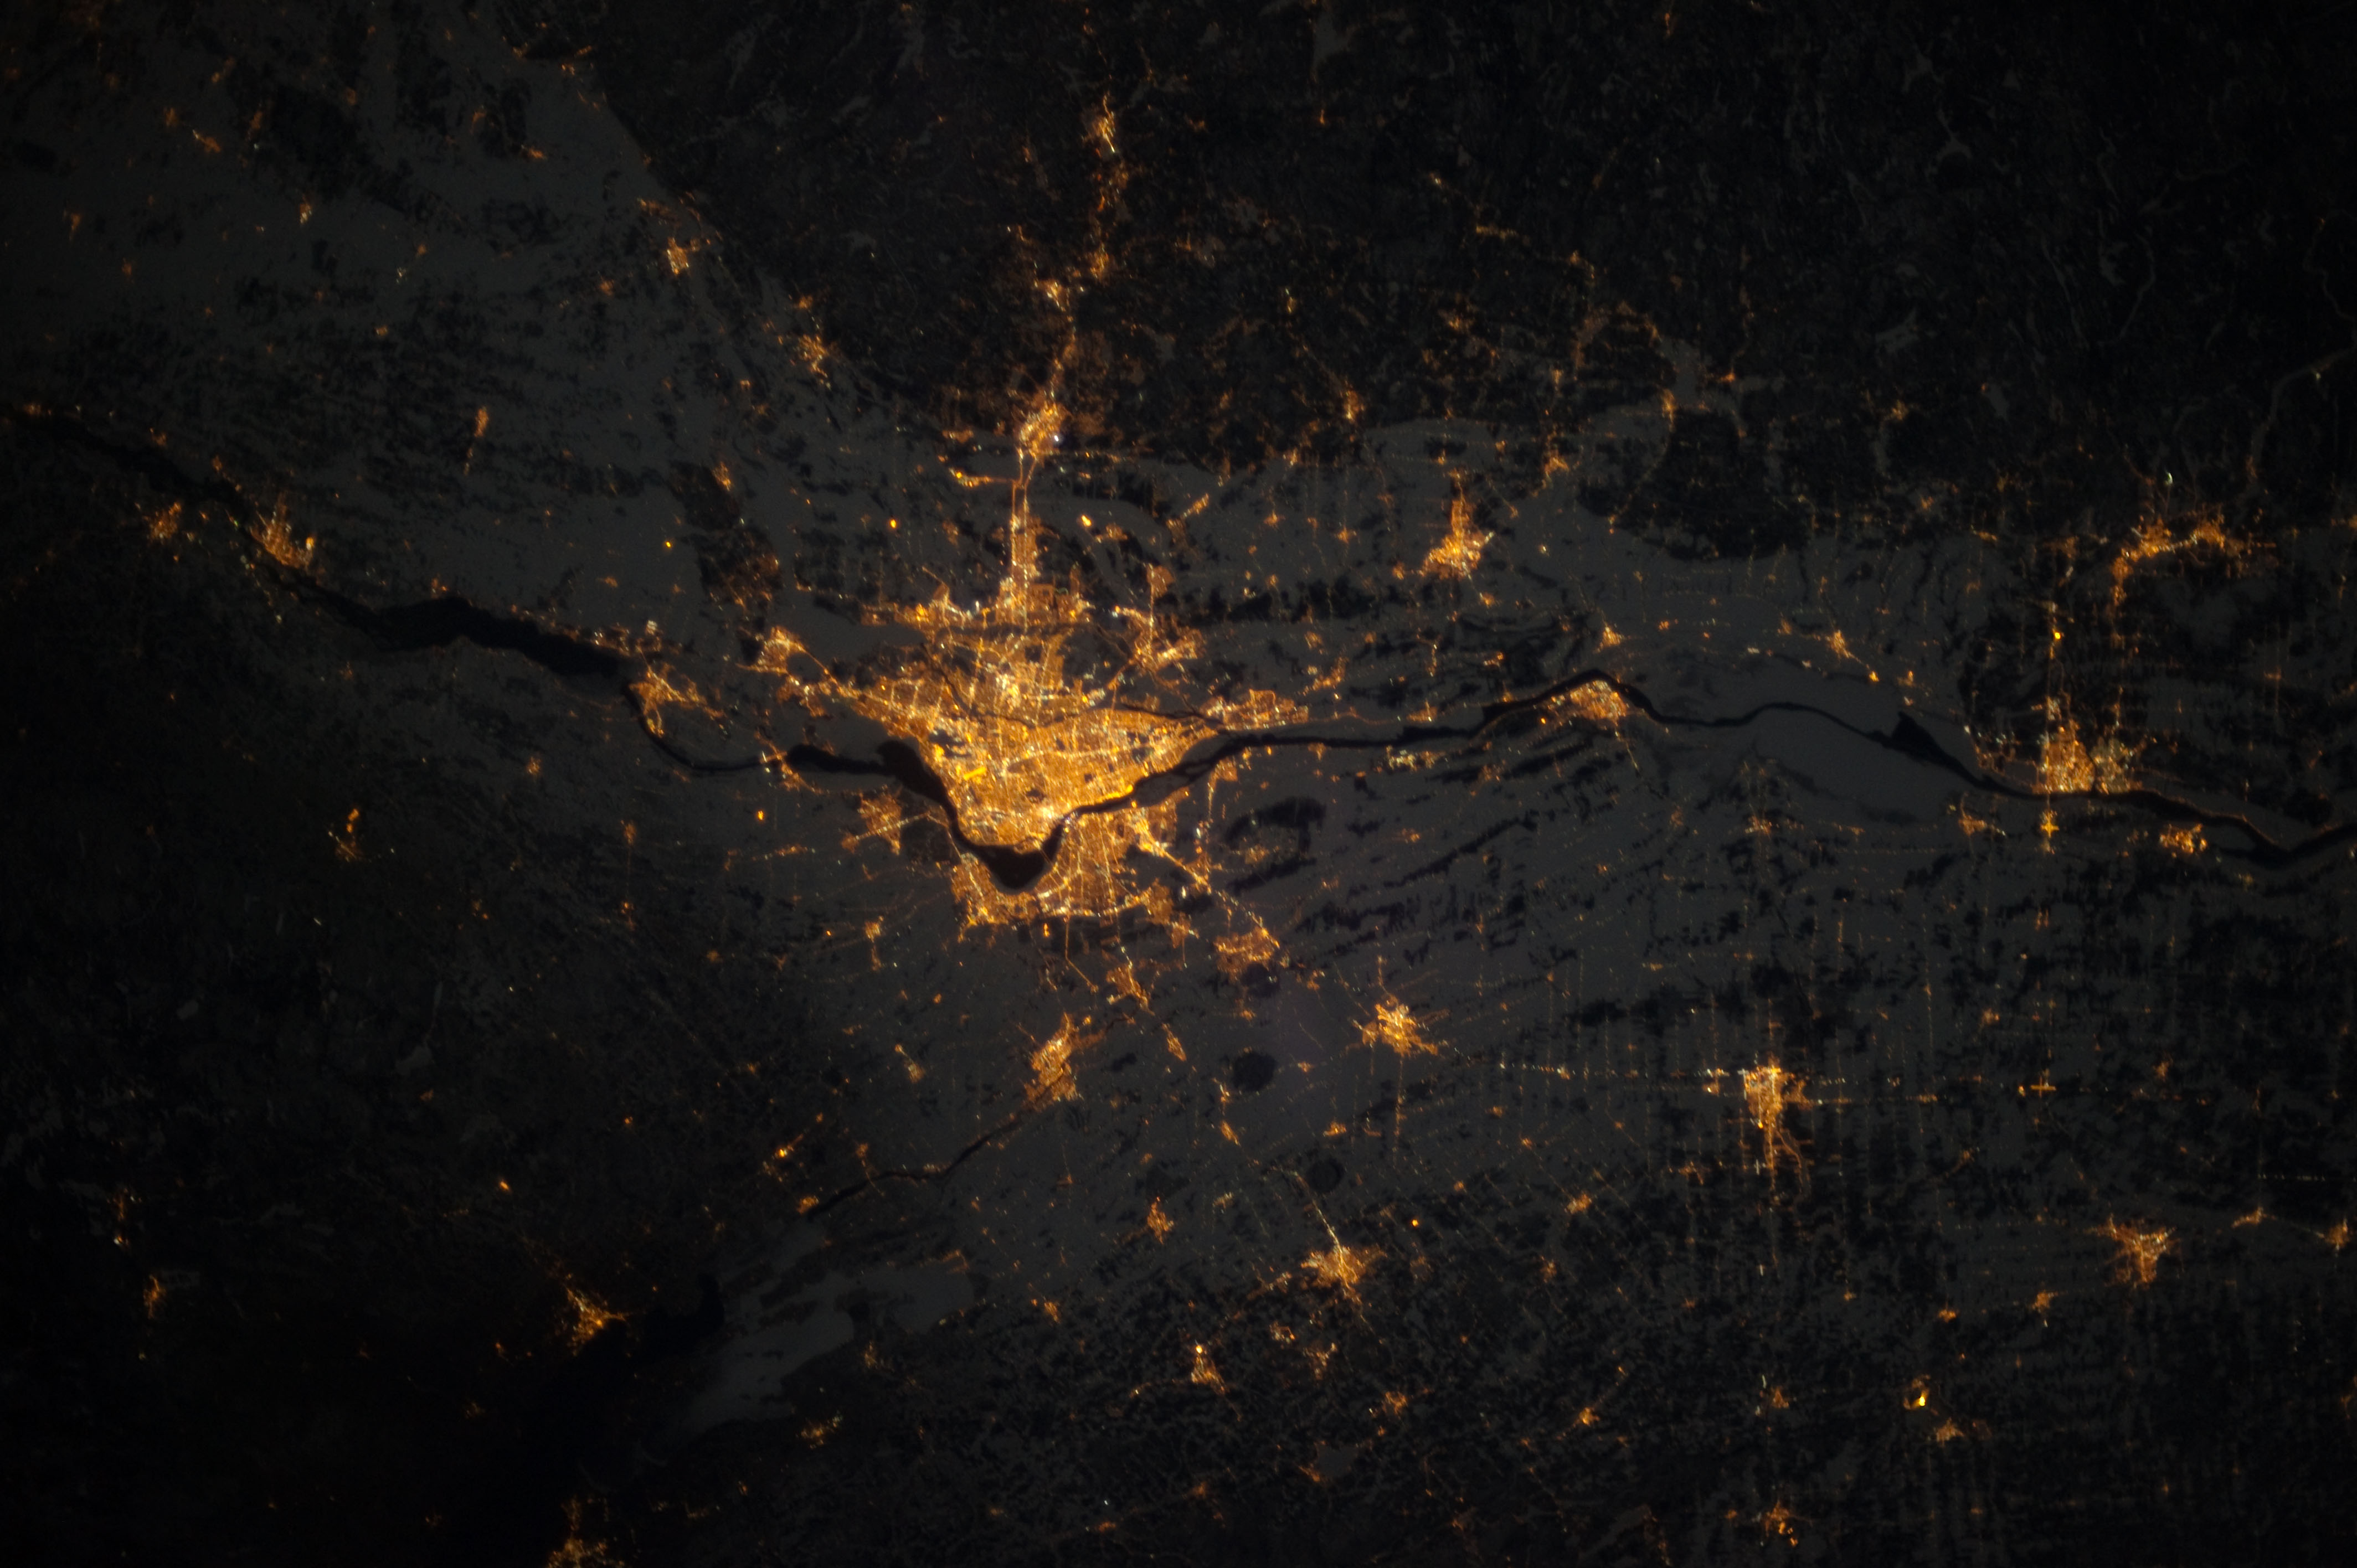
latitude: 45.5
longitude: -73.5
